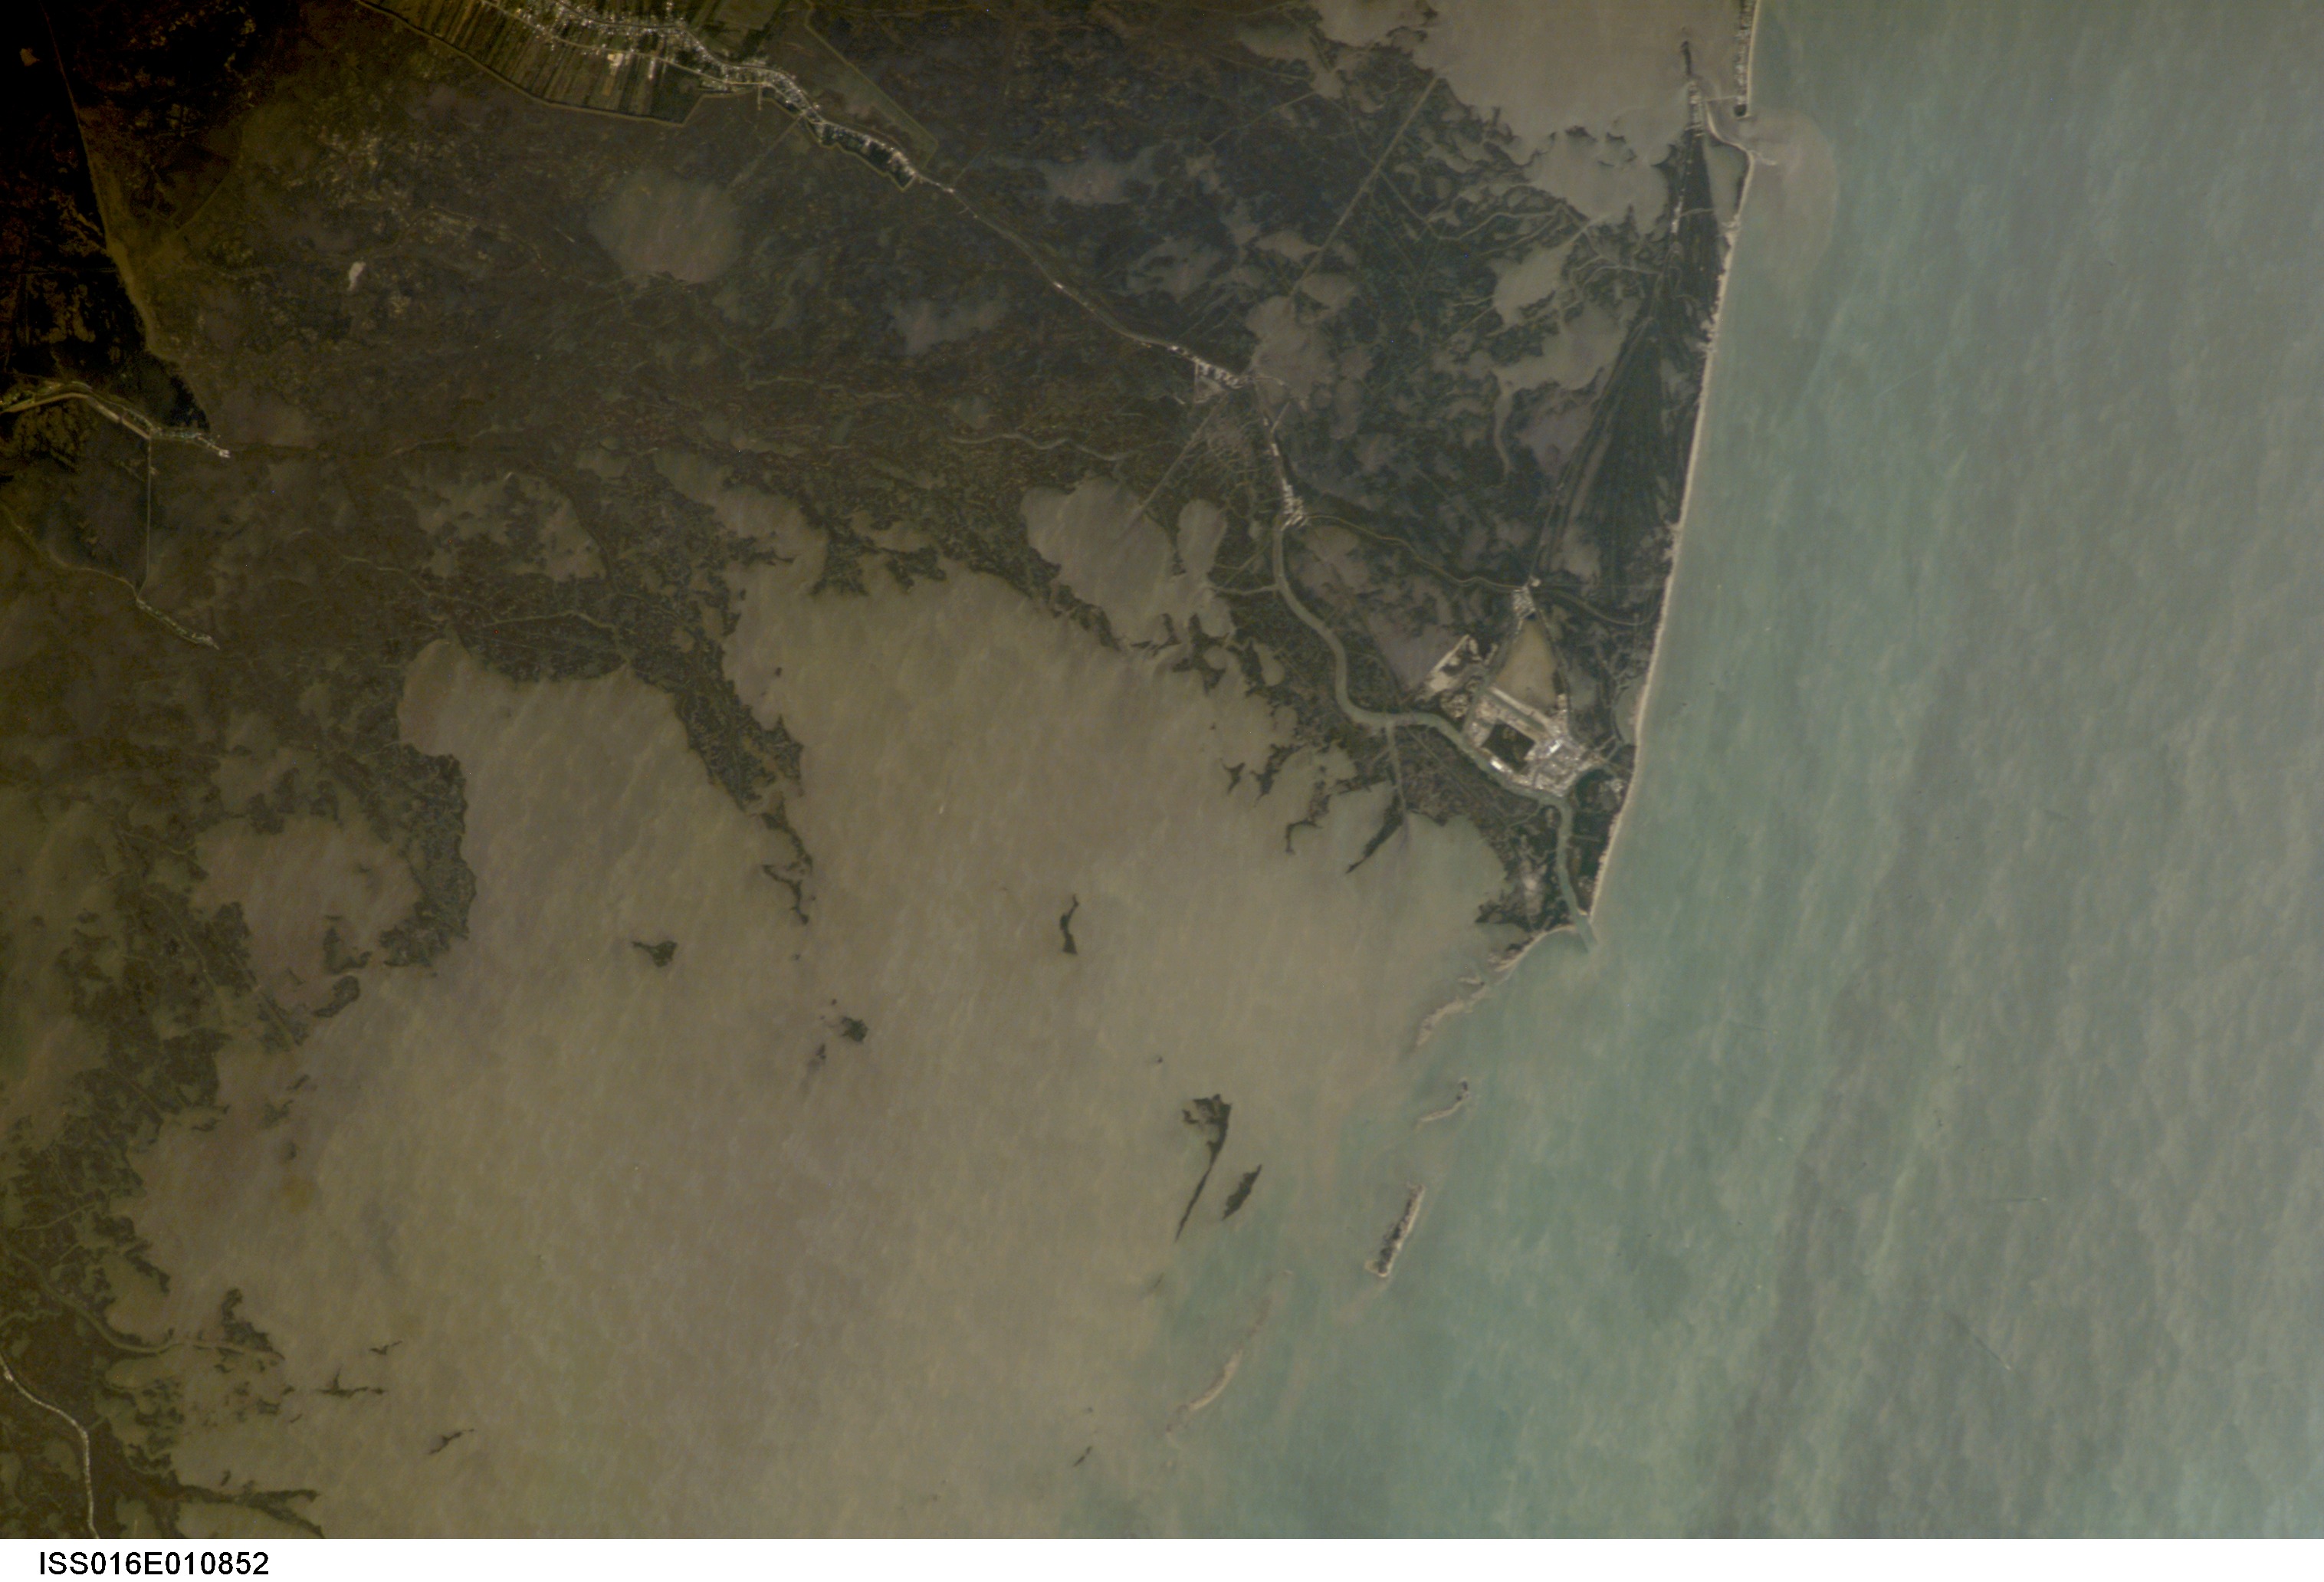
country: USA-LOUISIANA
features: TERREBONNE BAY, GRAND ISLE
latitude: 29.0
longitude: -90.5
